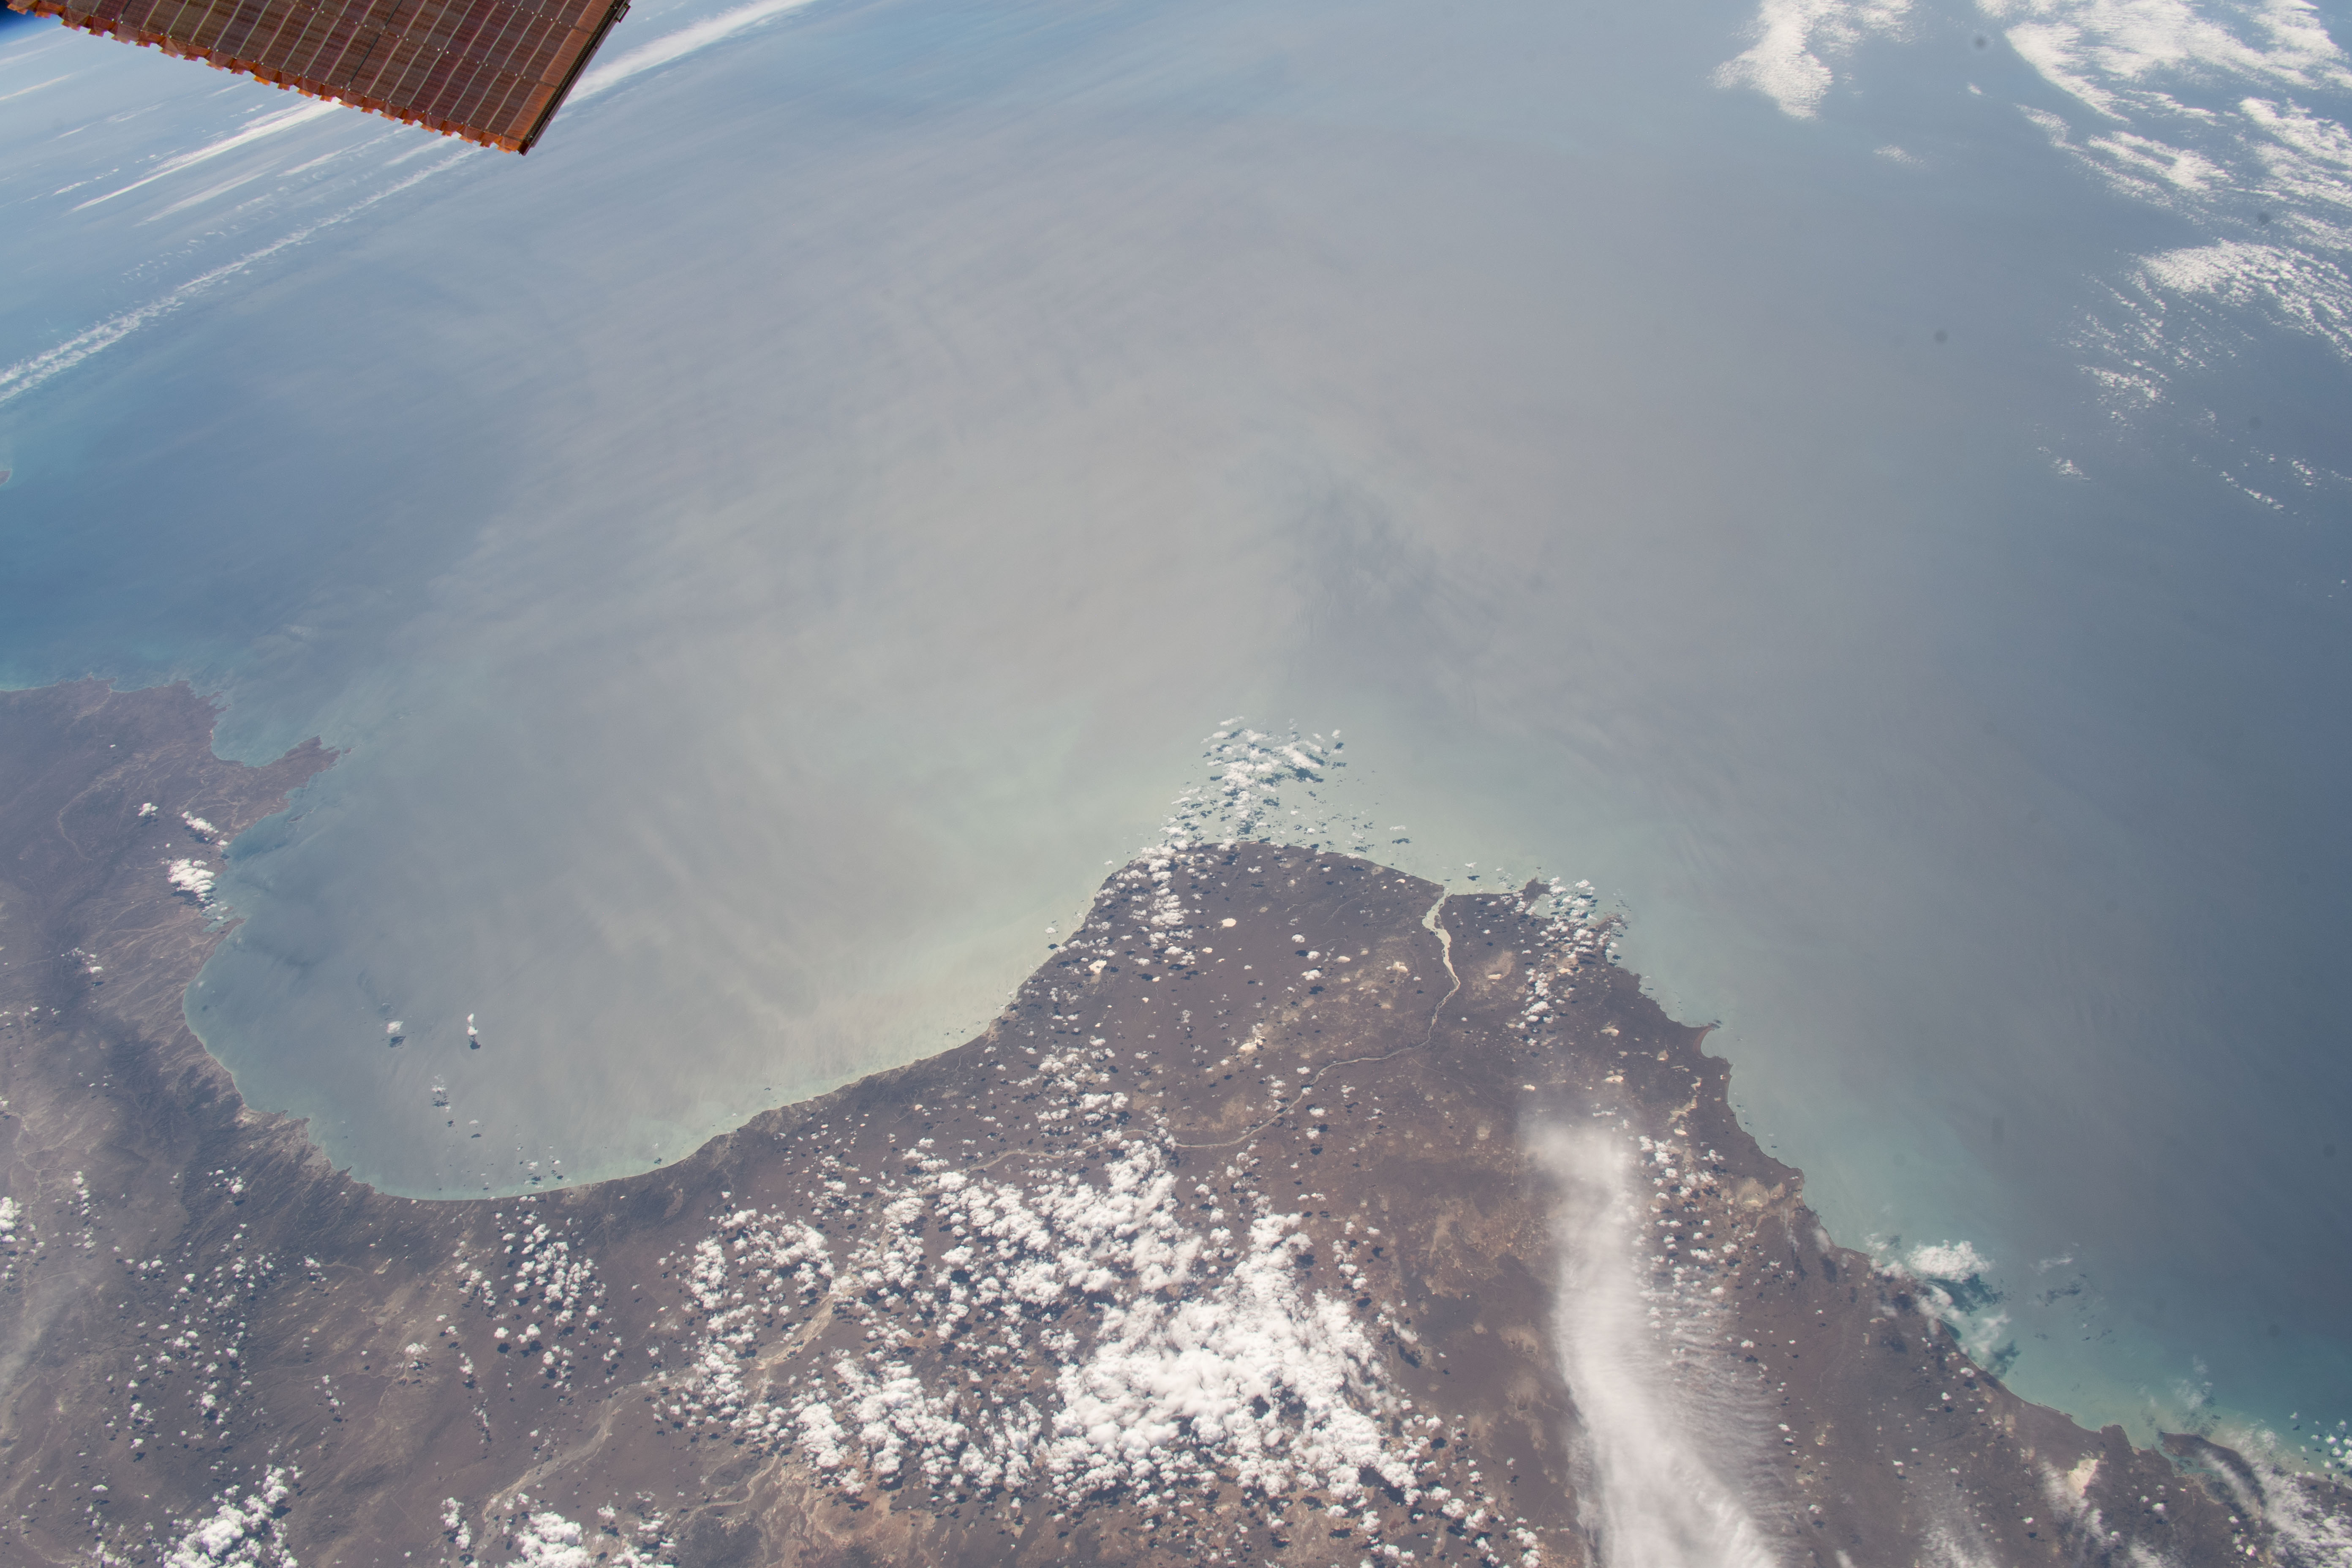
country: ARGENTINA
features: GOLFO SAN JORGE
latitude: -47.0
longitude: -65.5
